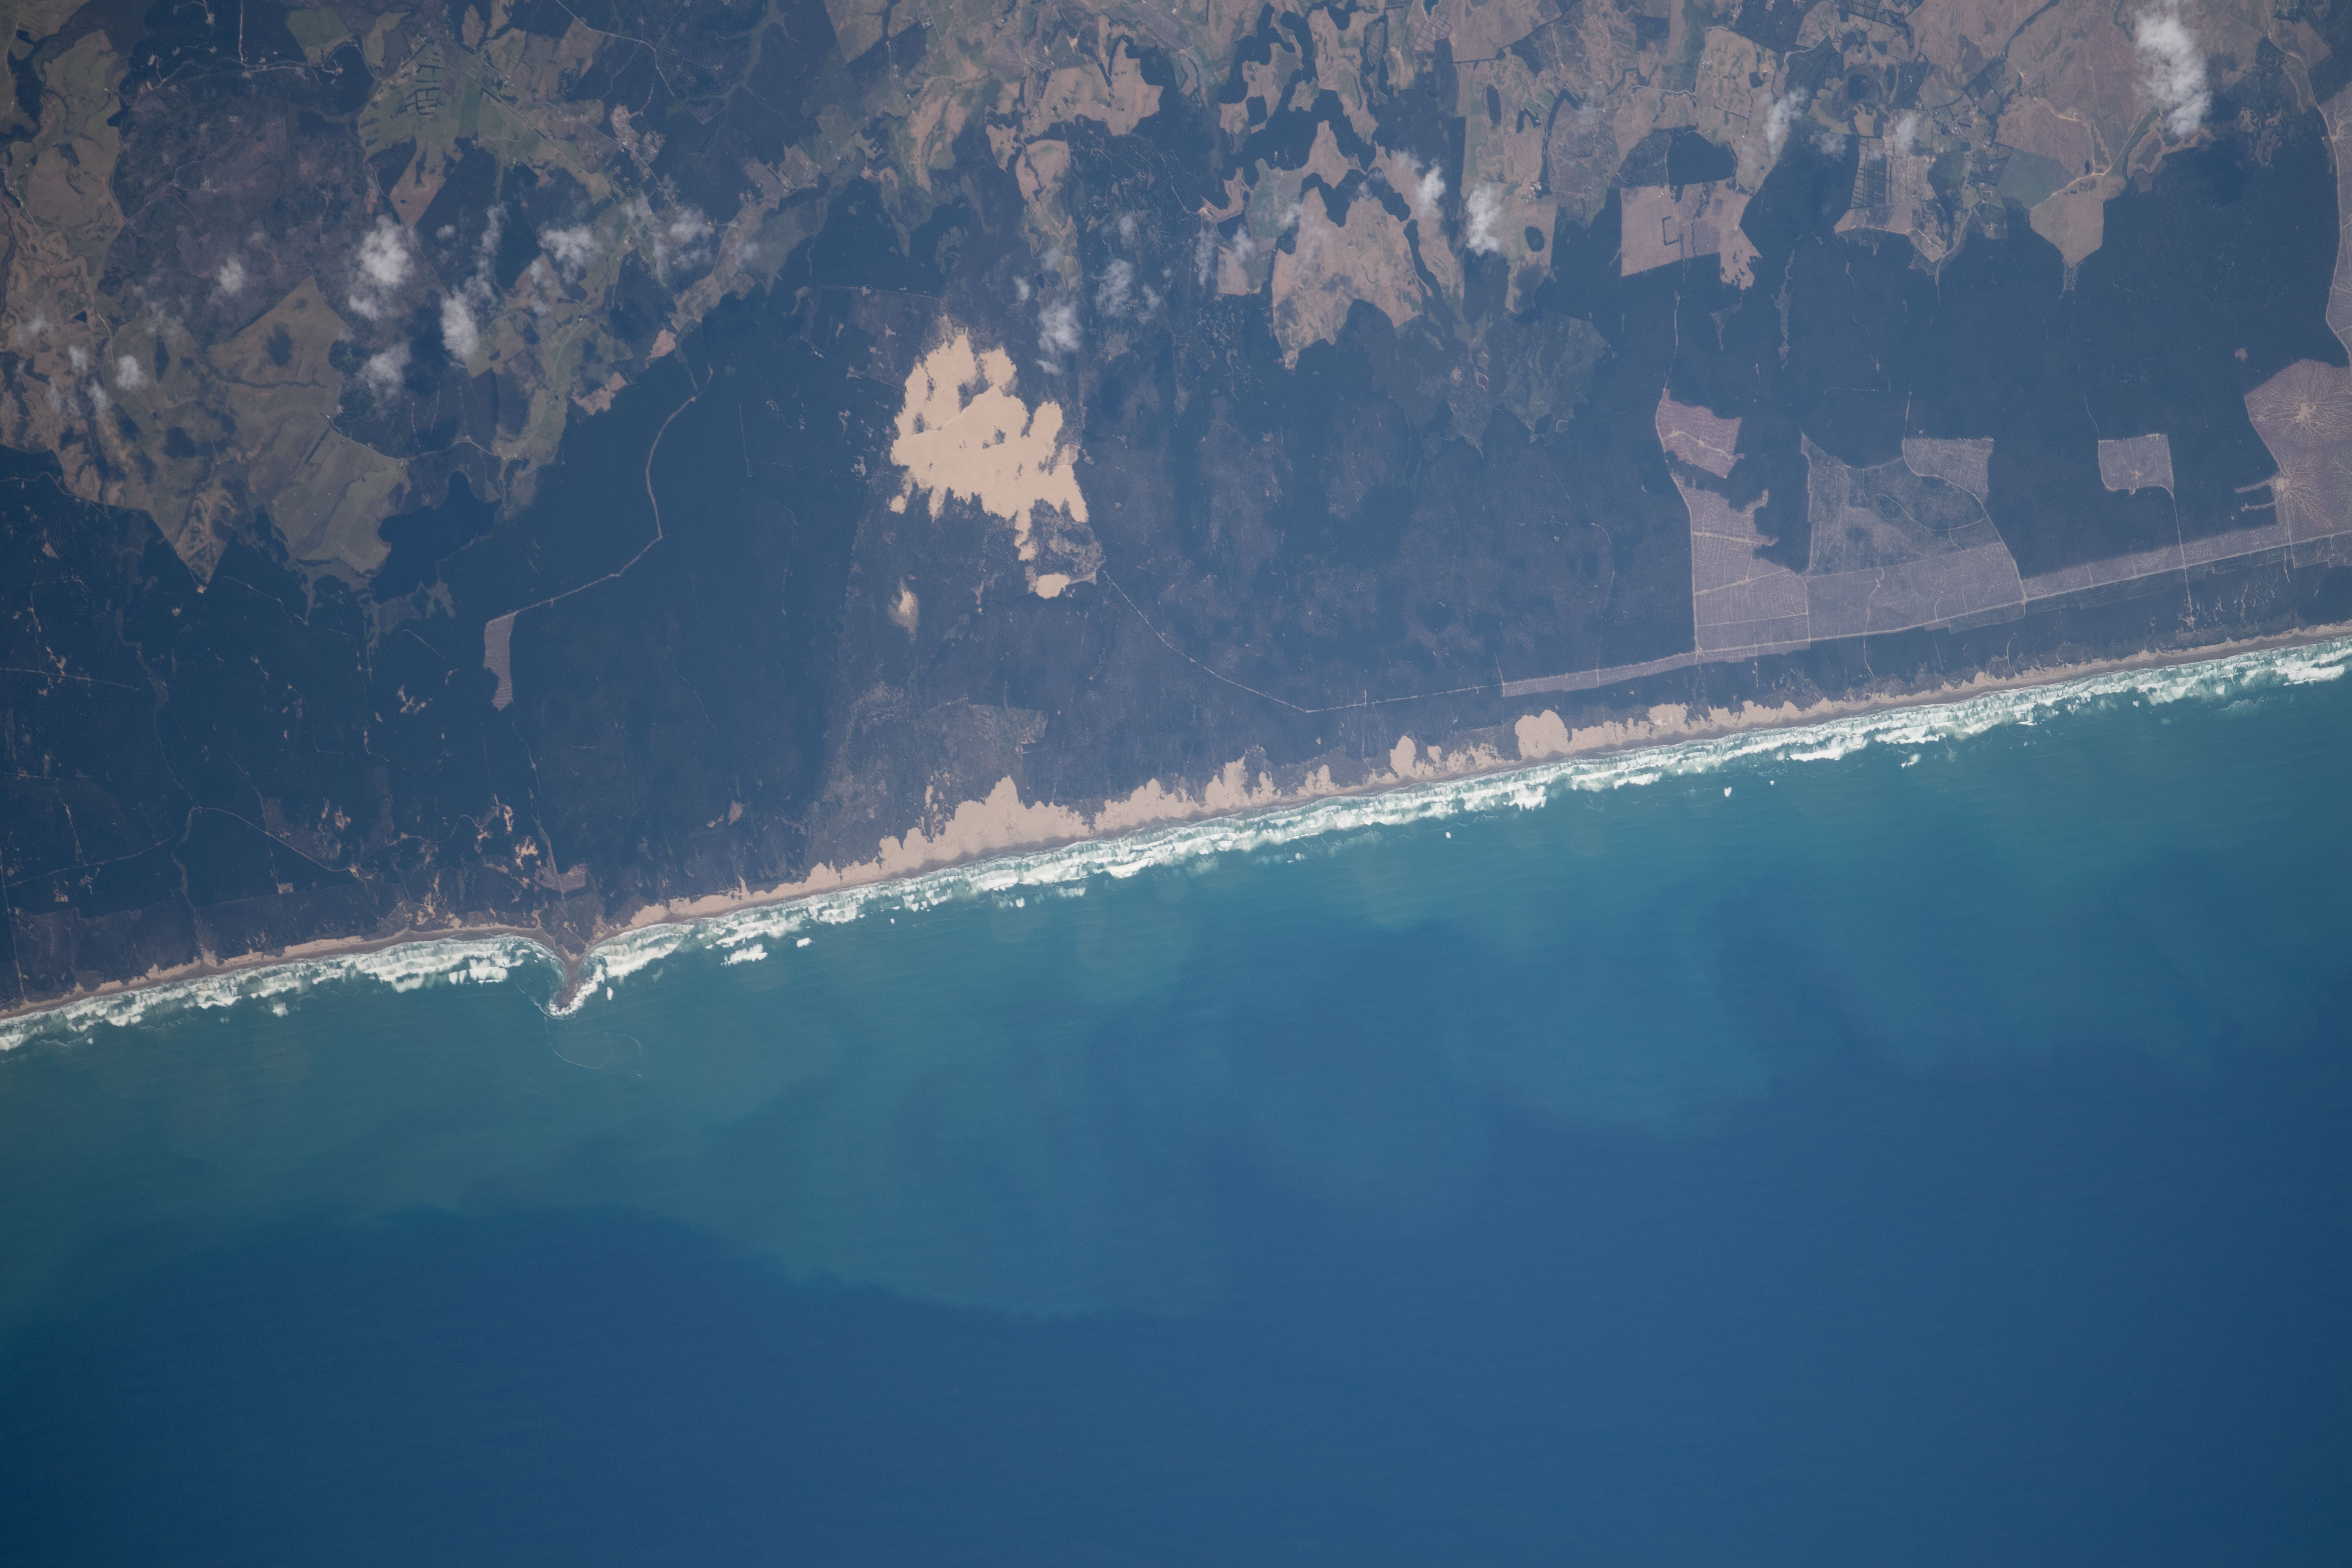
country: NEW ZEALAND-NI
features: TWILIGHT BEACH
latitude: -34.7
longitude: 172.9
